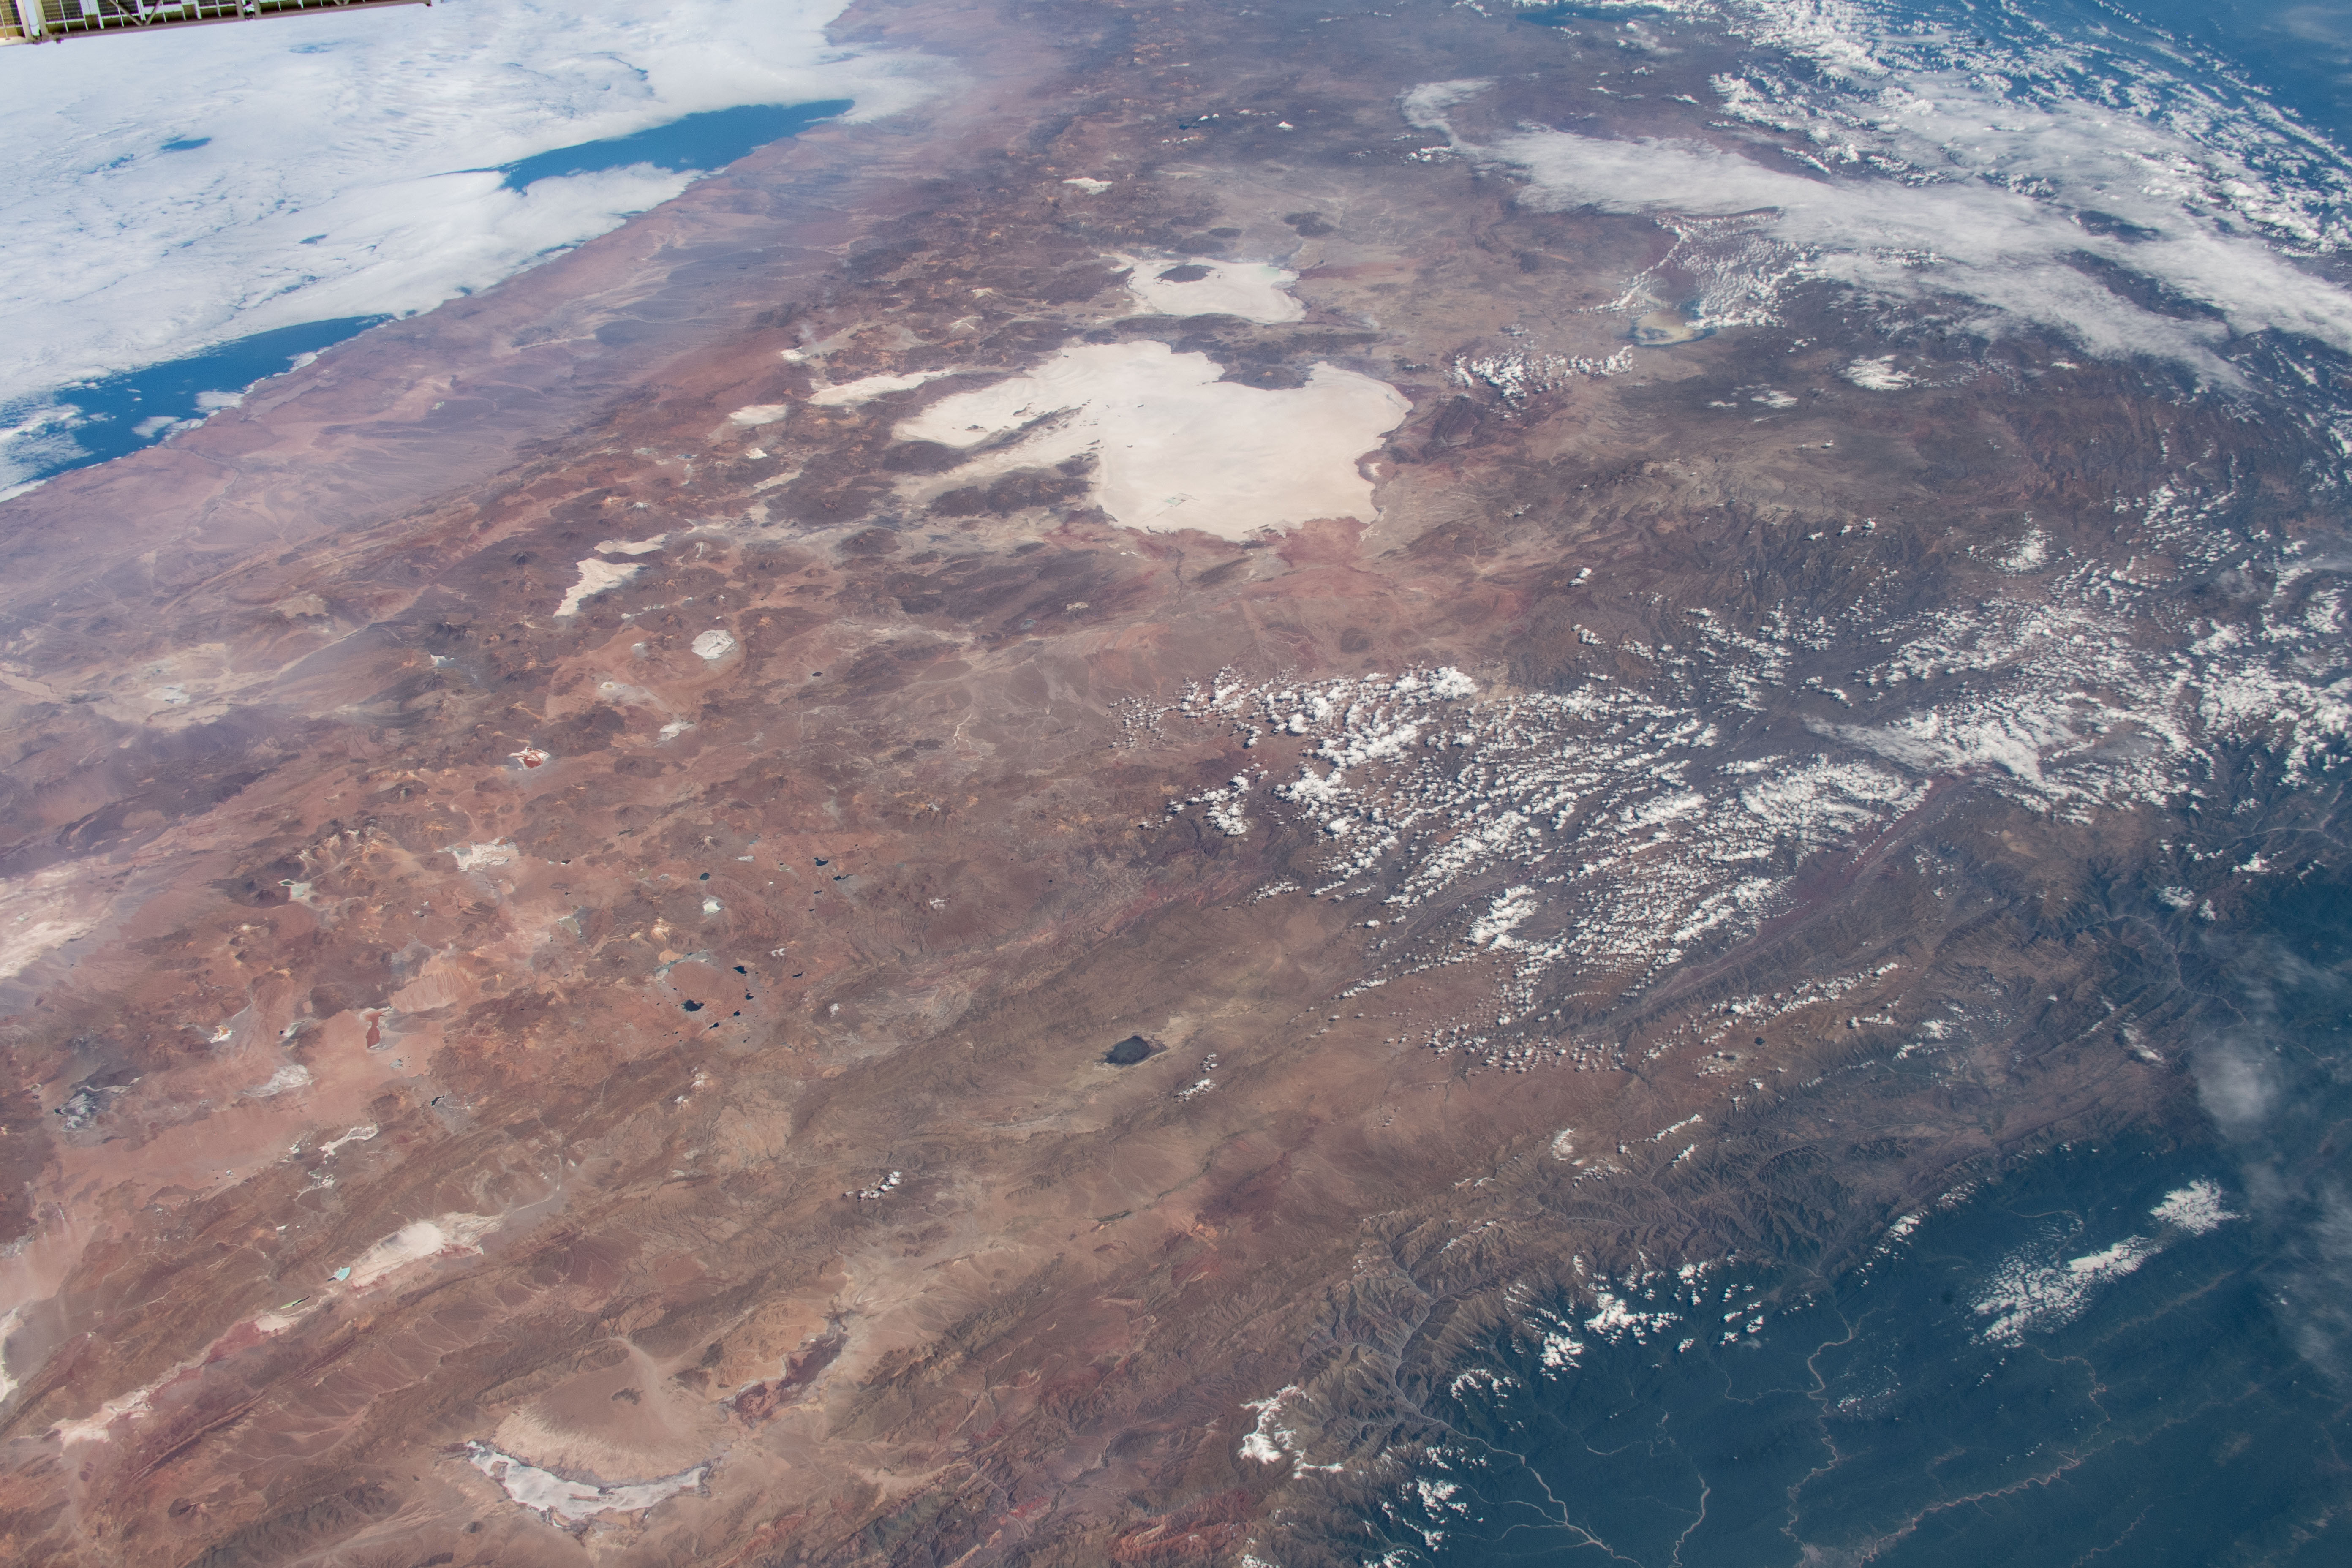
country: BOLIVIA
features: SALAR DE UYUNI DESERT, CORDILLERA REAL MOUNTAINS, THE ANDES, LAKE TITICACA
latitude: -21.0
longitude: -66.0
